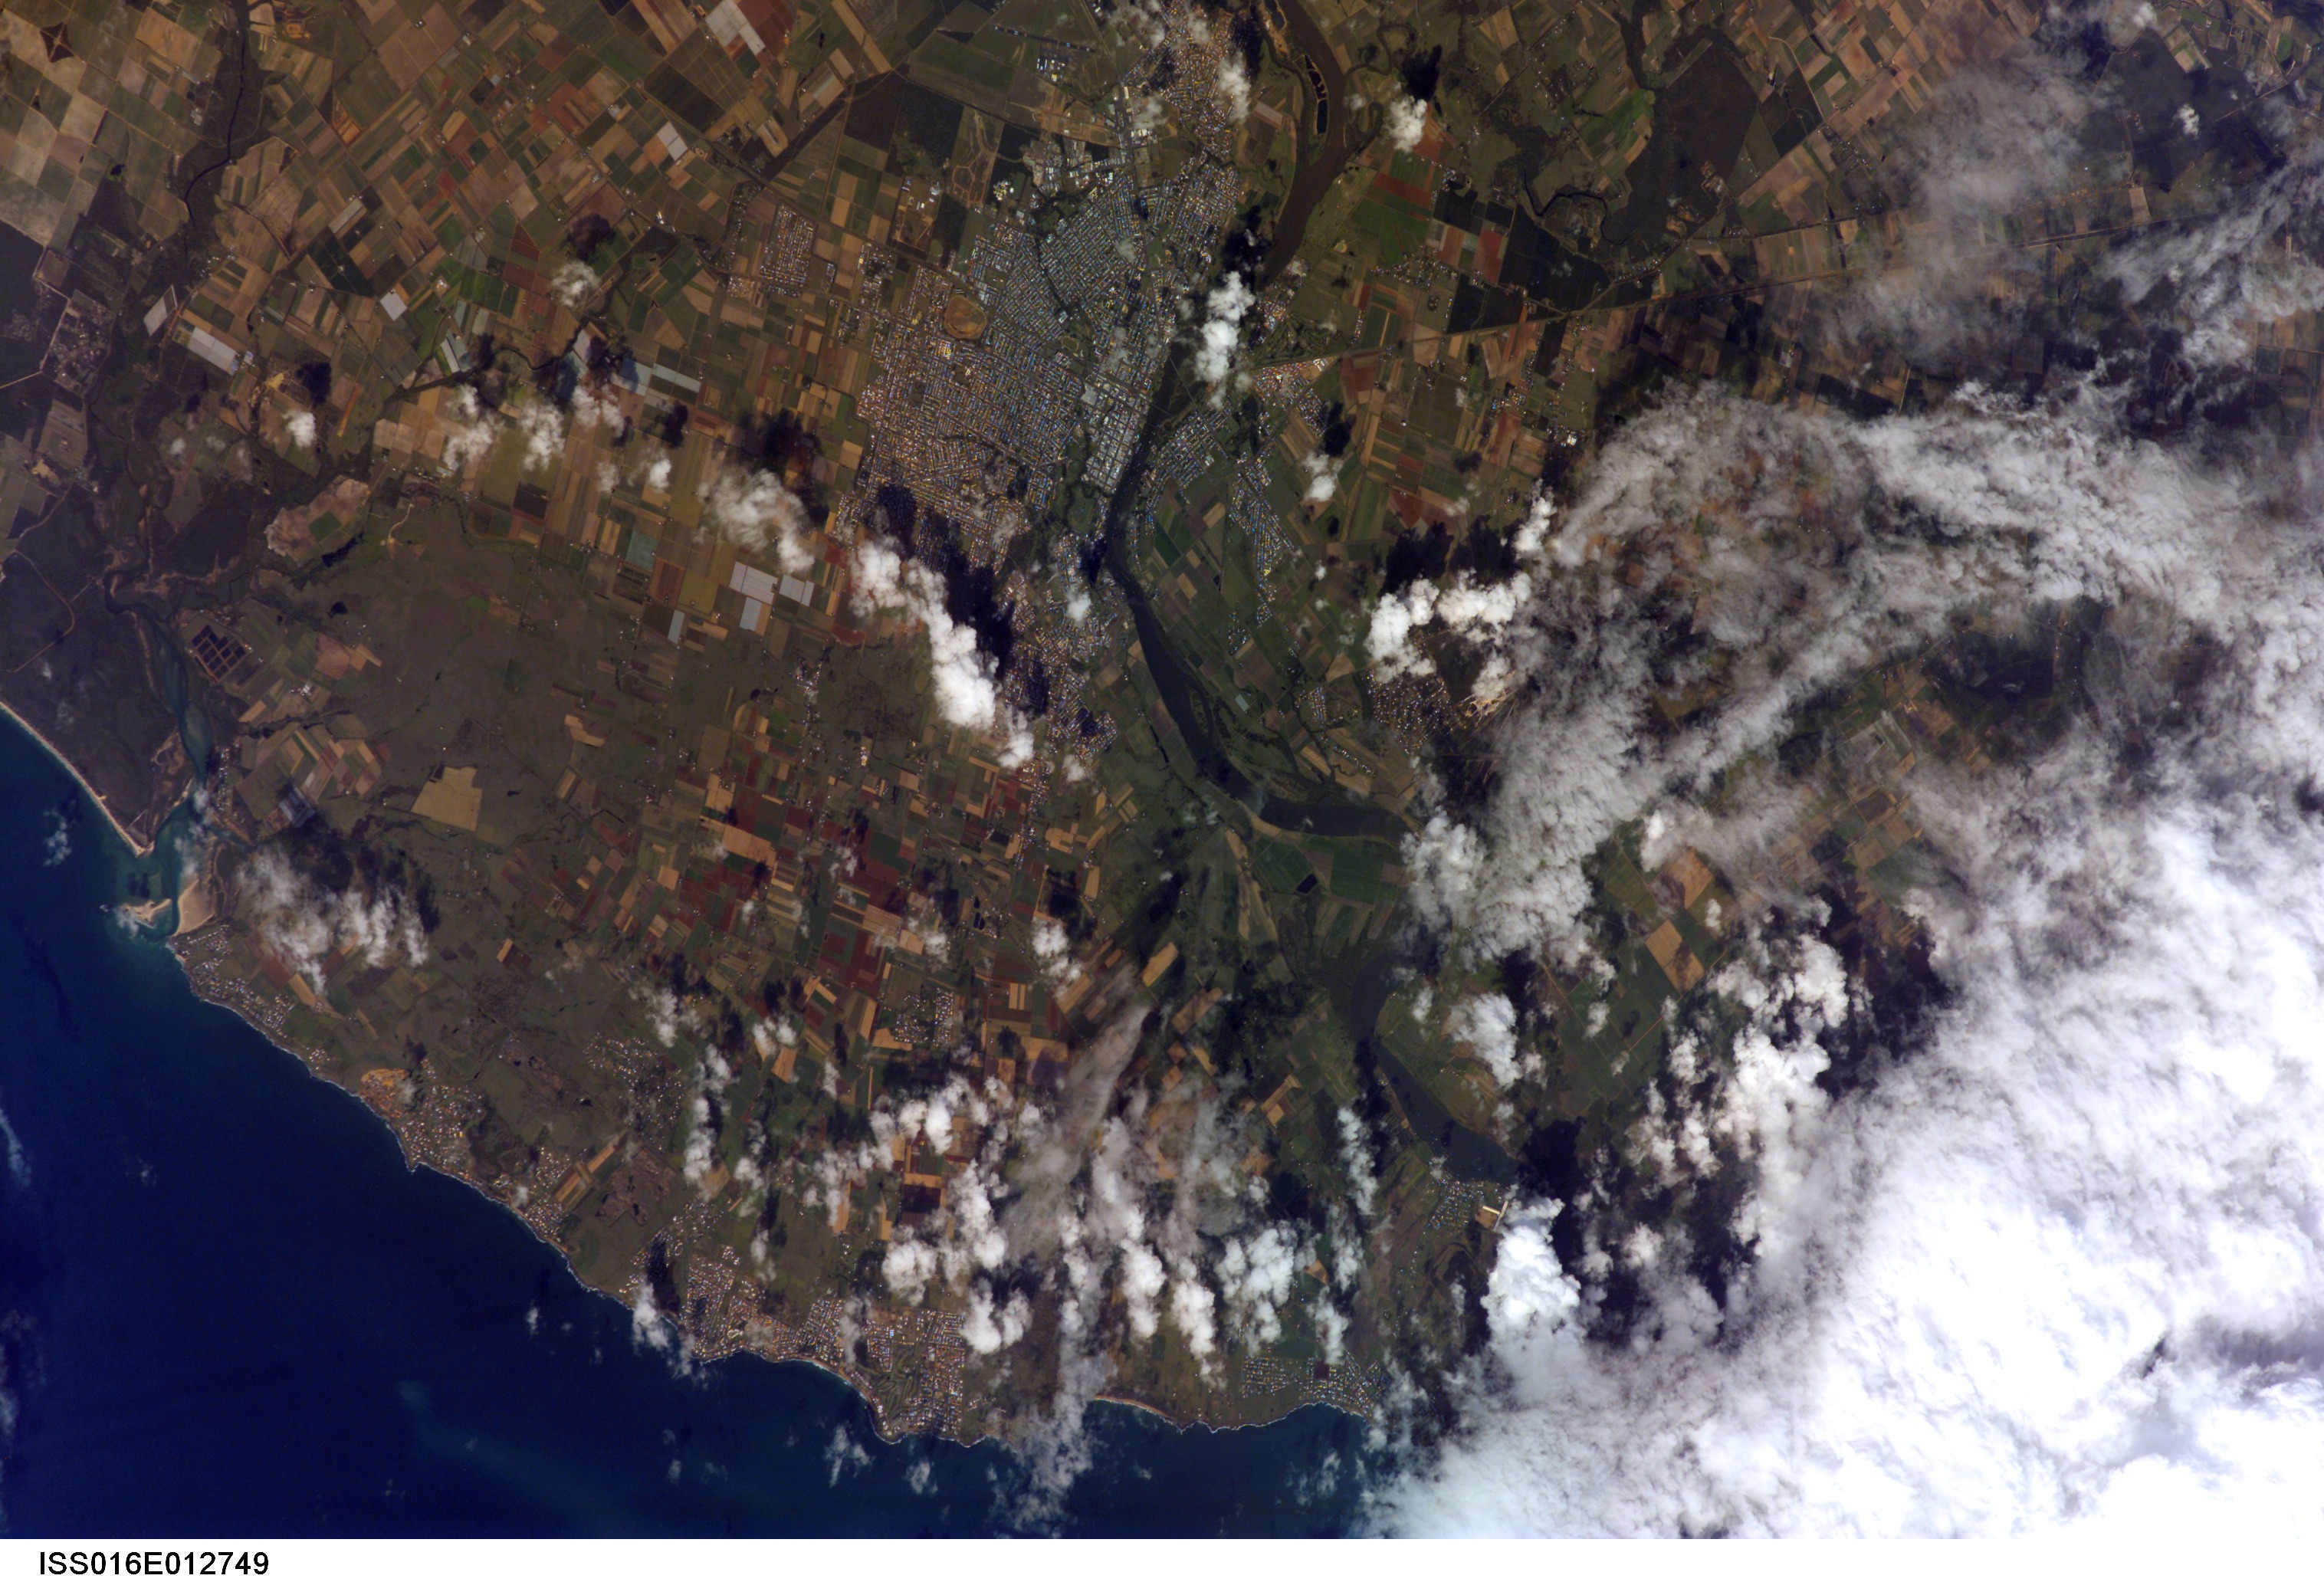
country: AUSTRALIA-Q
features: BUNDABERG, BURNETT R., AGR.
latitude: -24.8
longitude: 152.4
